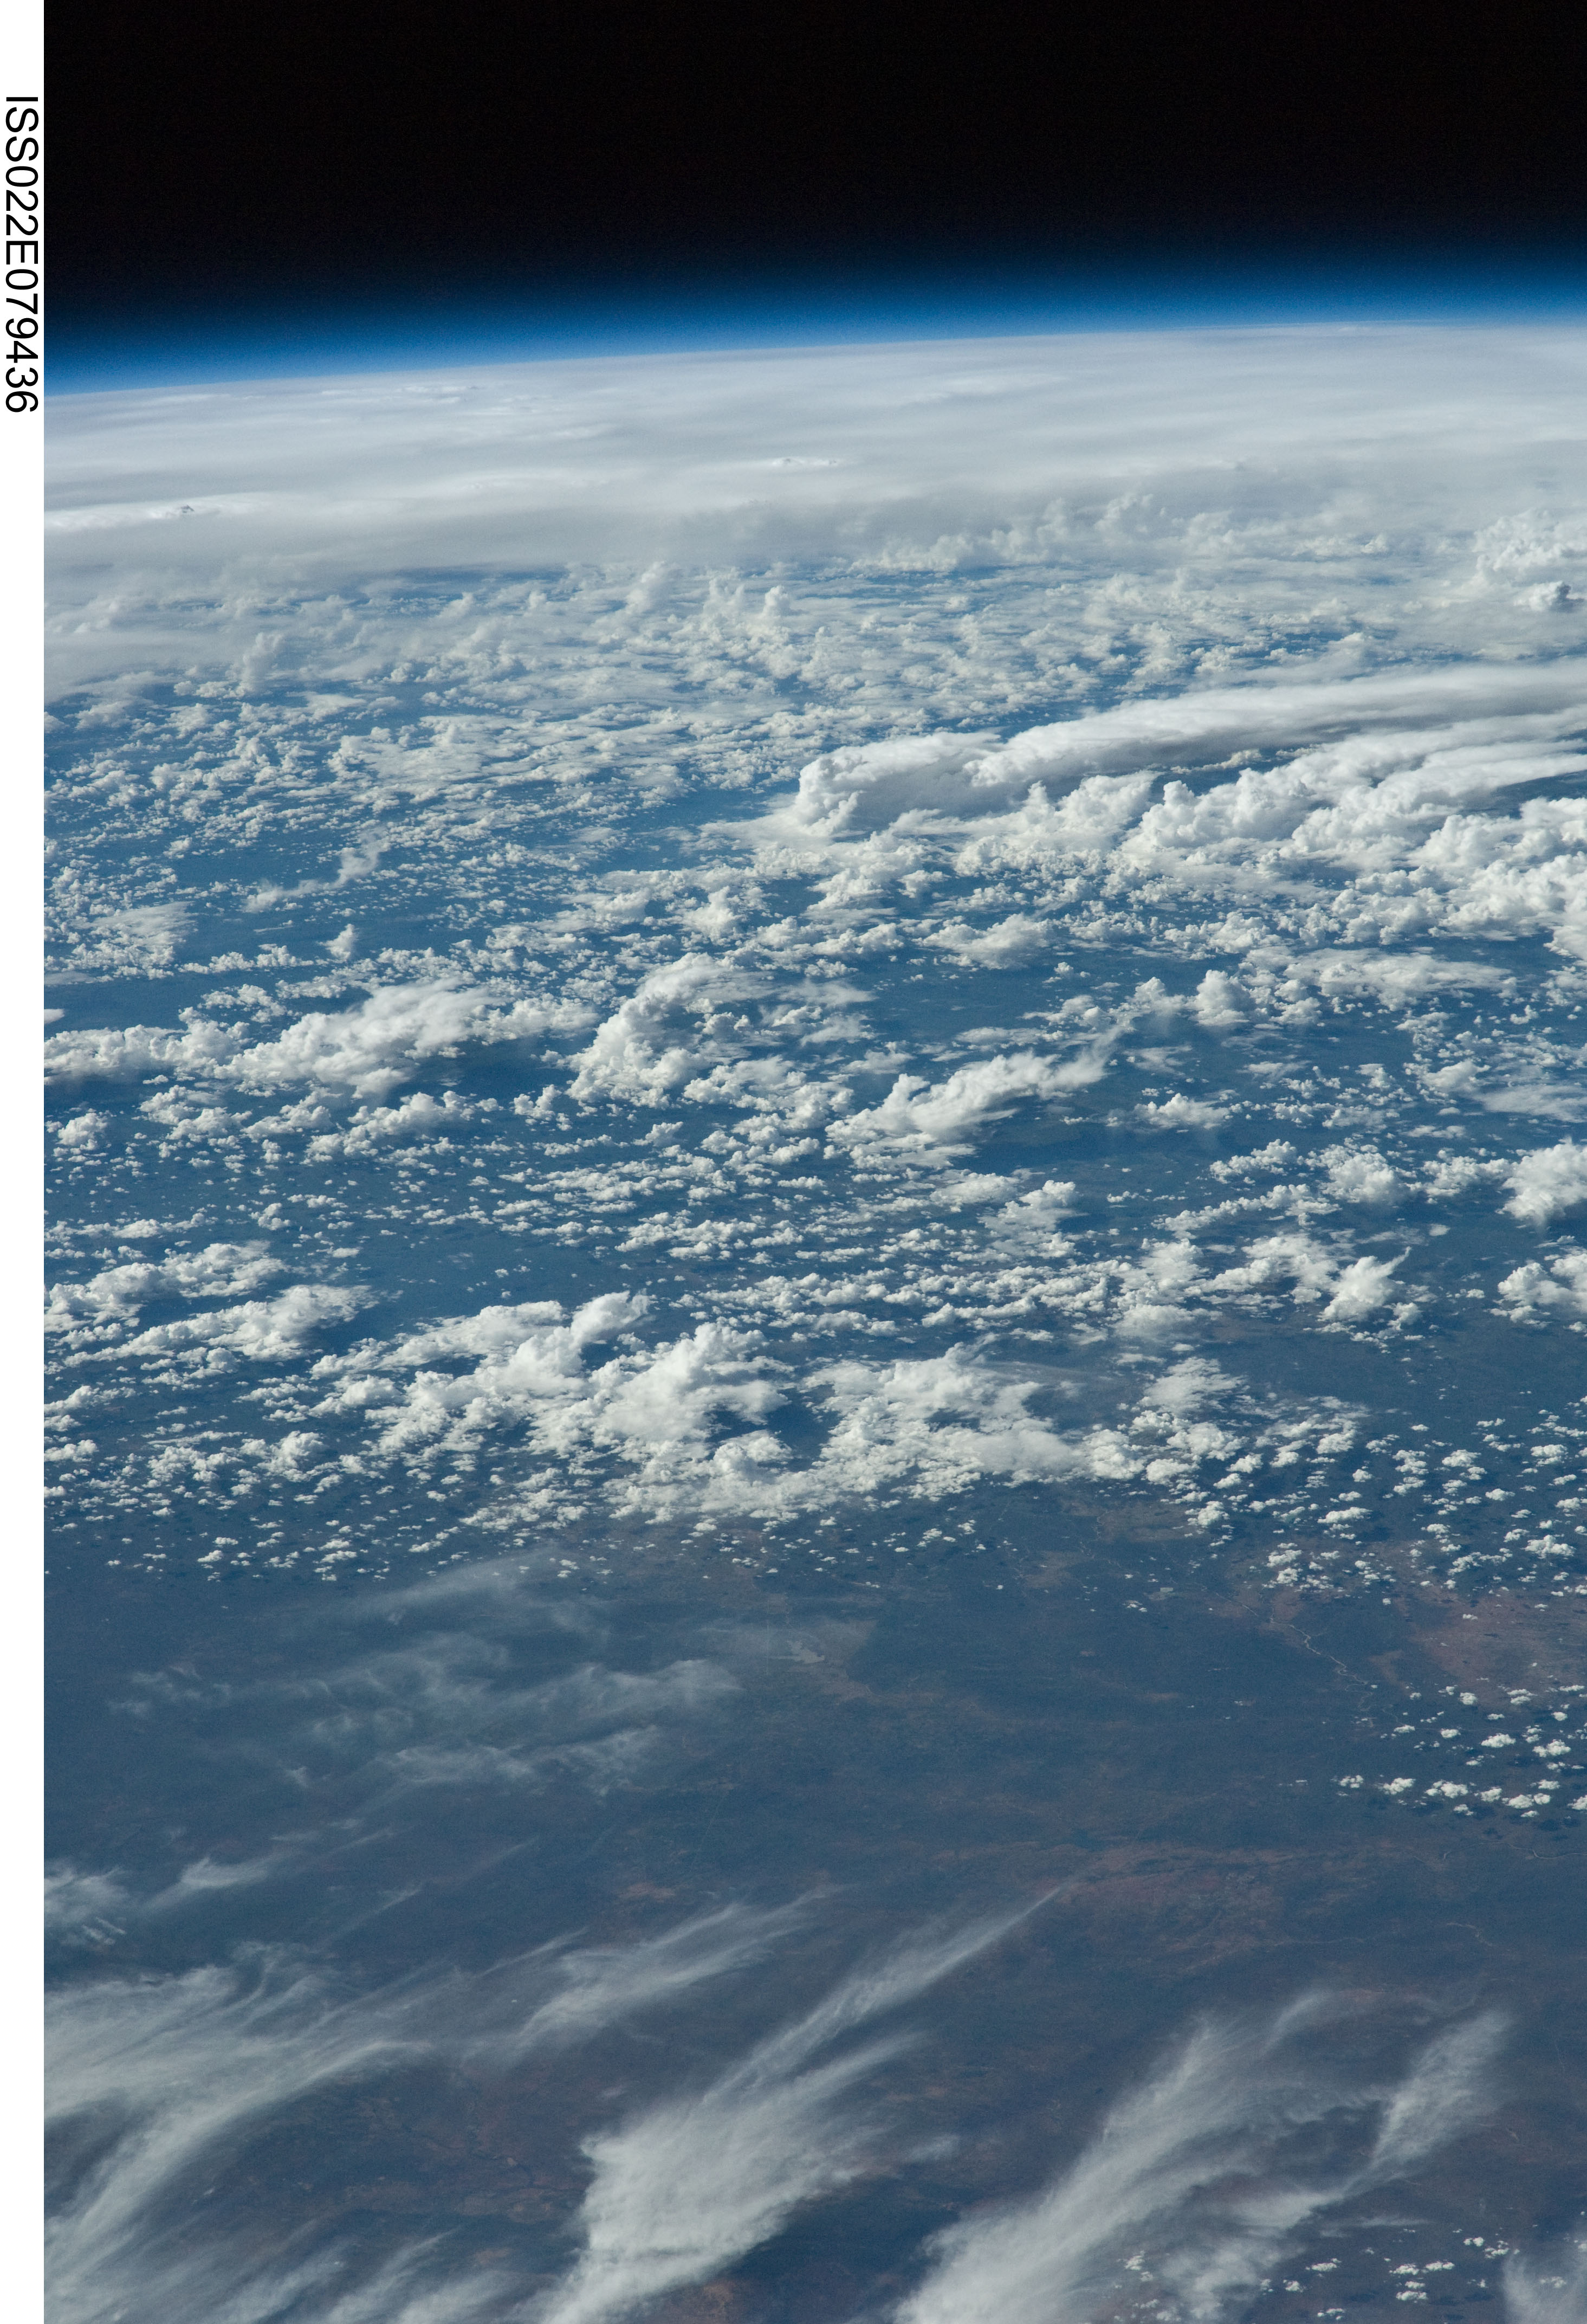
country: BOTSWANA
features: SELEBI PIKWE AREA
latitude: -21.0
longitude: 27.2
